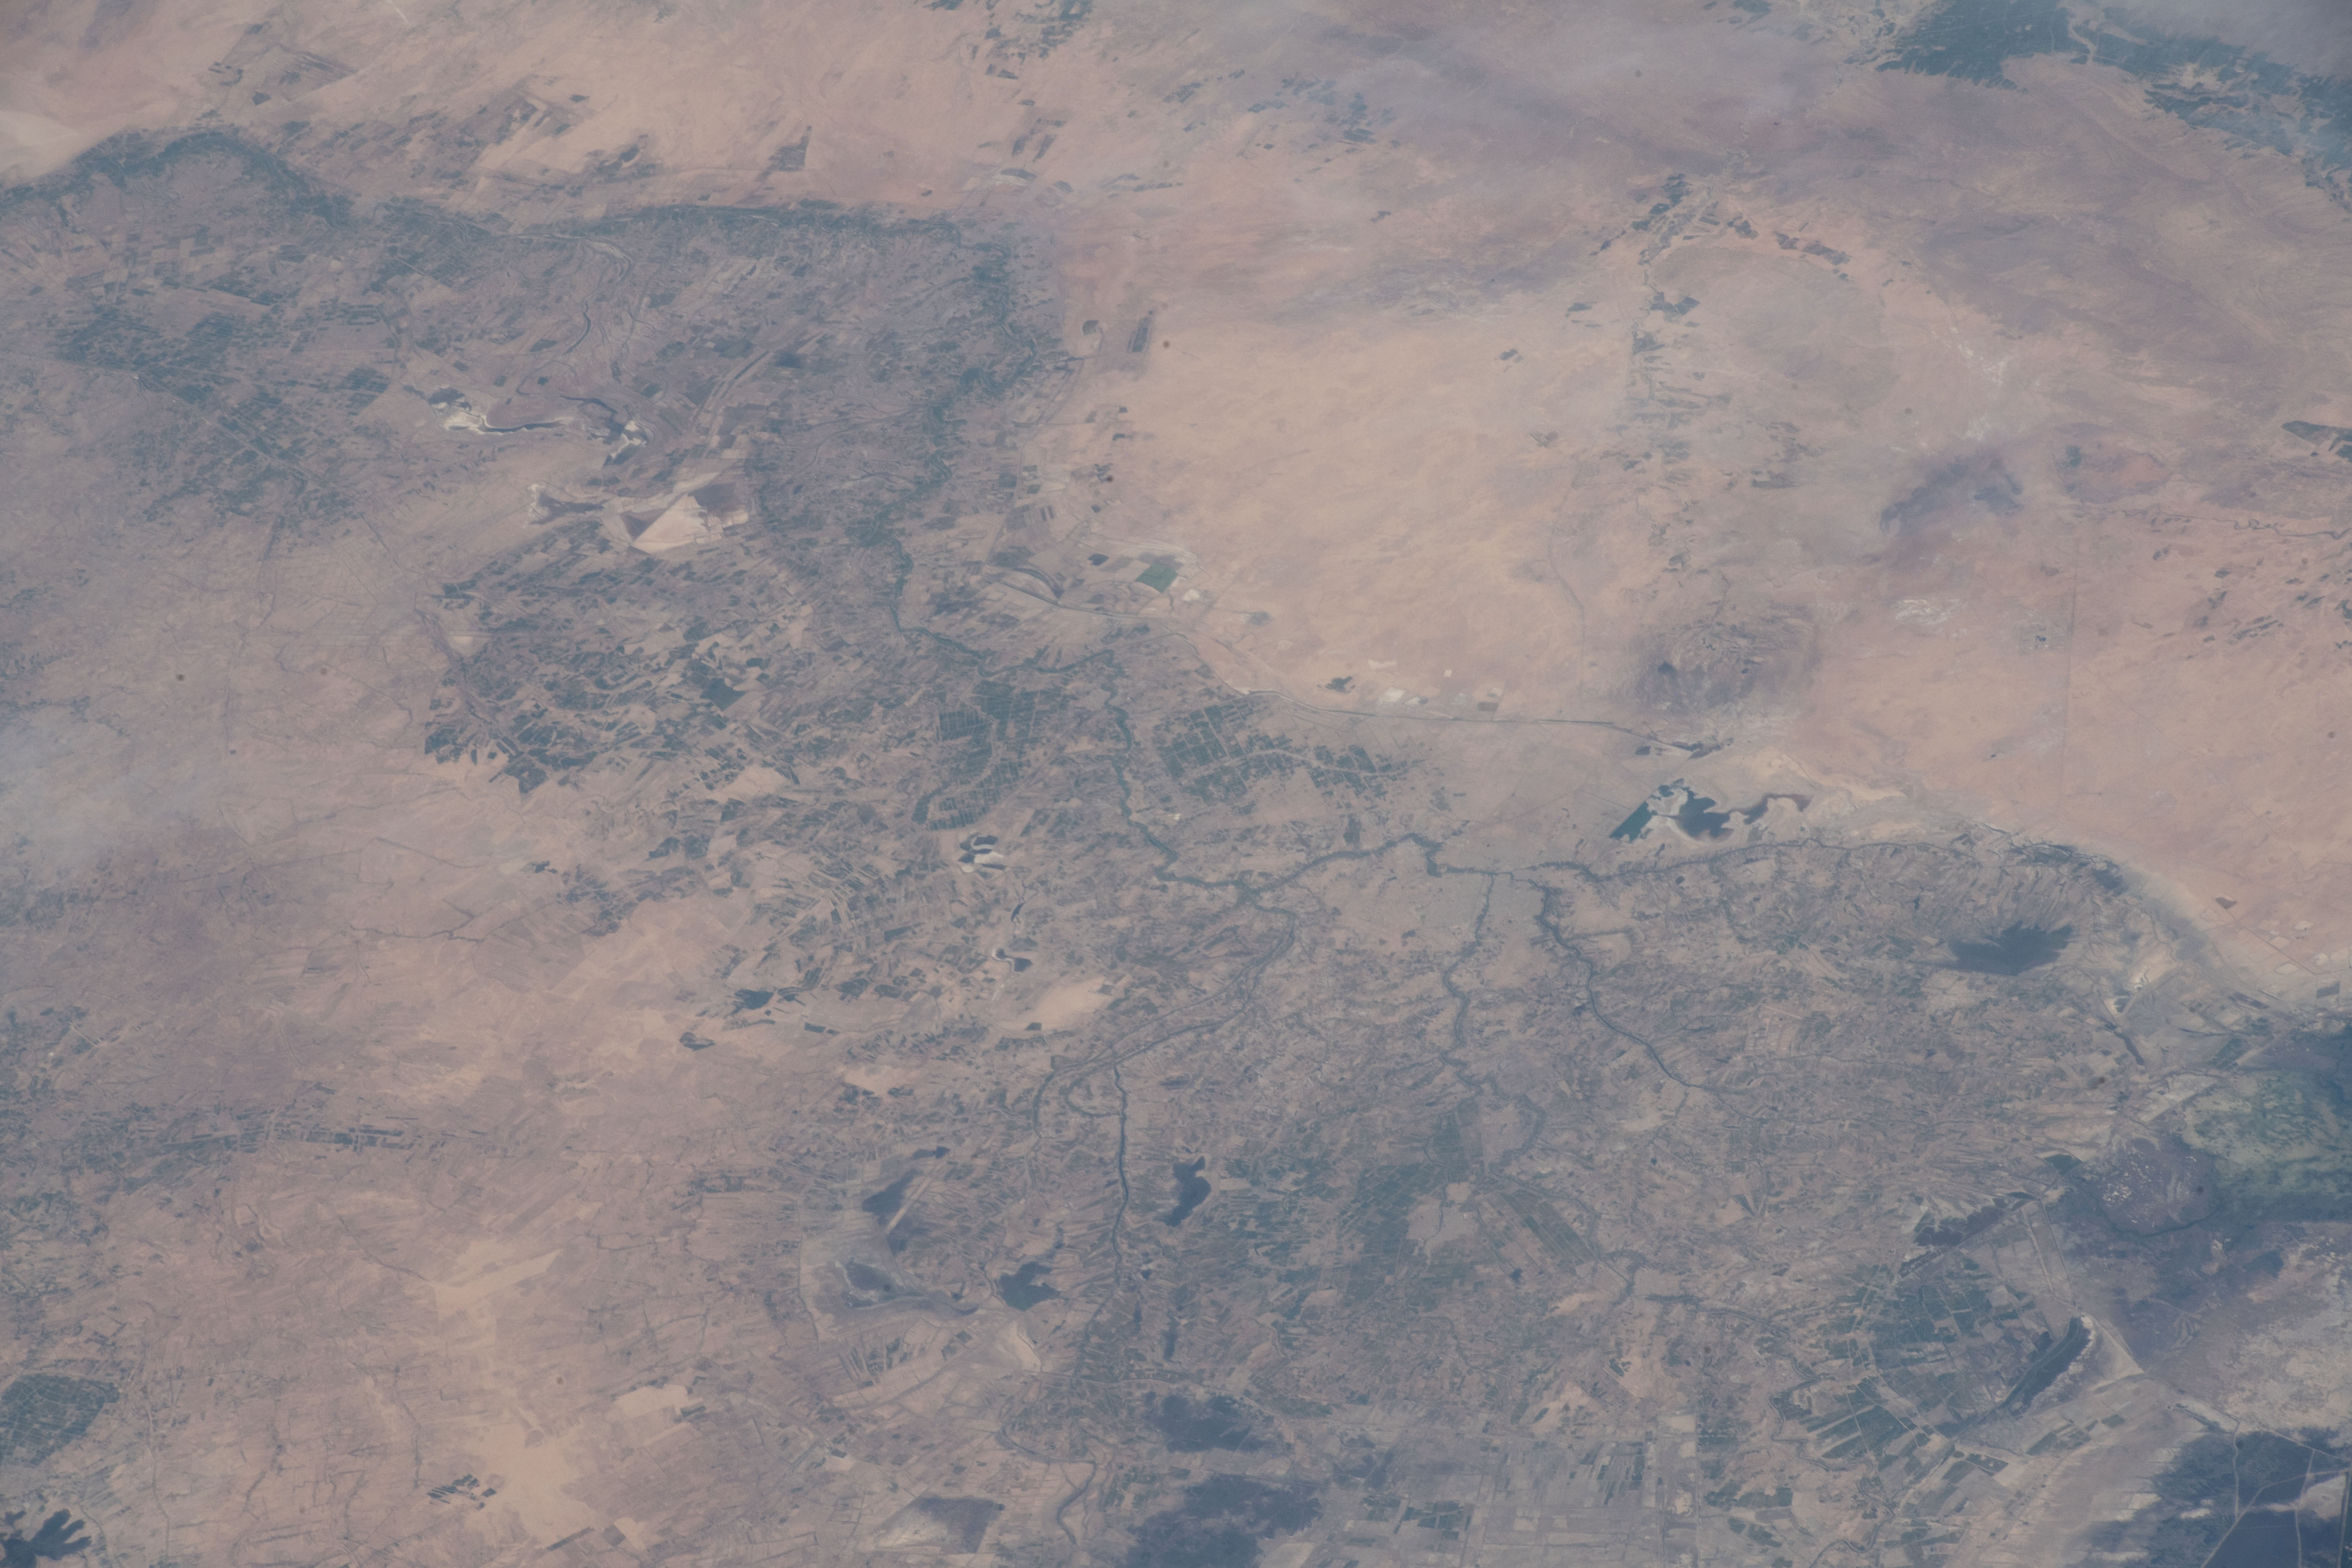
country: IRAQ
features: TIGRES RIVER, AL MAJER, AMARAH, ALI ASH SHARQI, ALI ALI-GARBI, SHAYK SA'D, IRAQ,TIGRES RIVER
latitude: 31.9
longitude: 46.9
